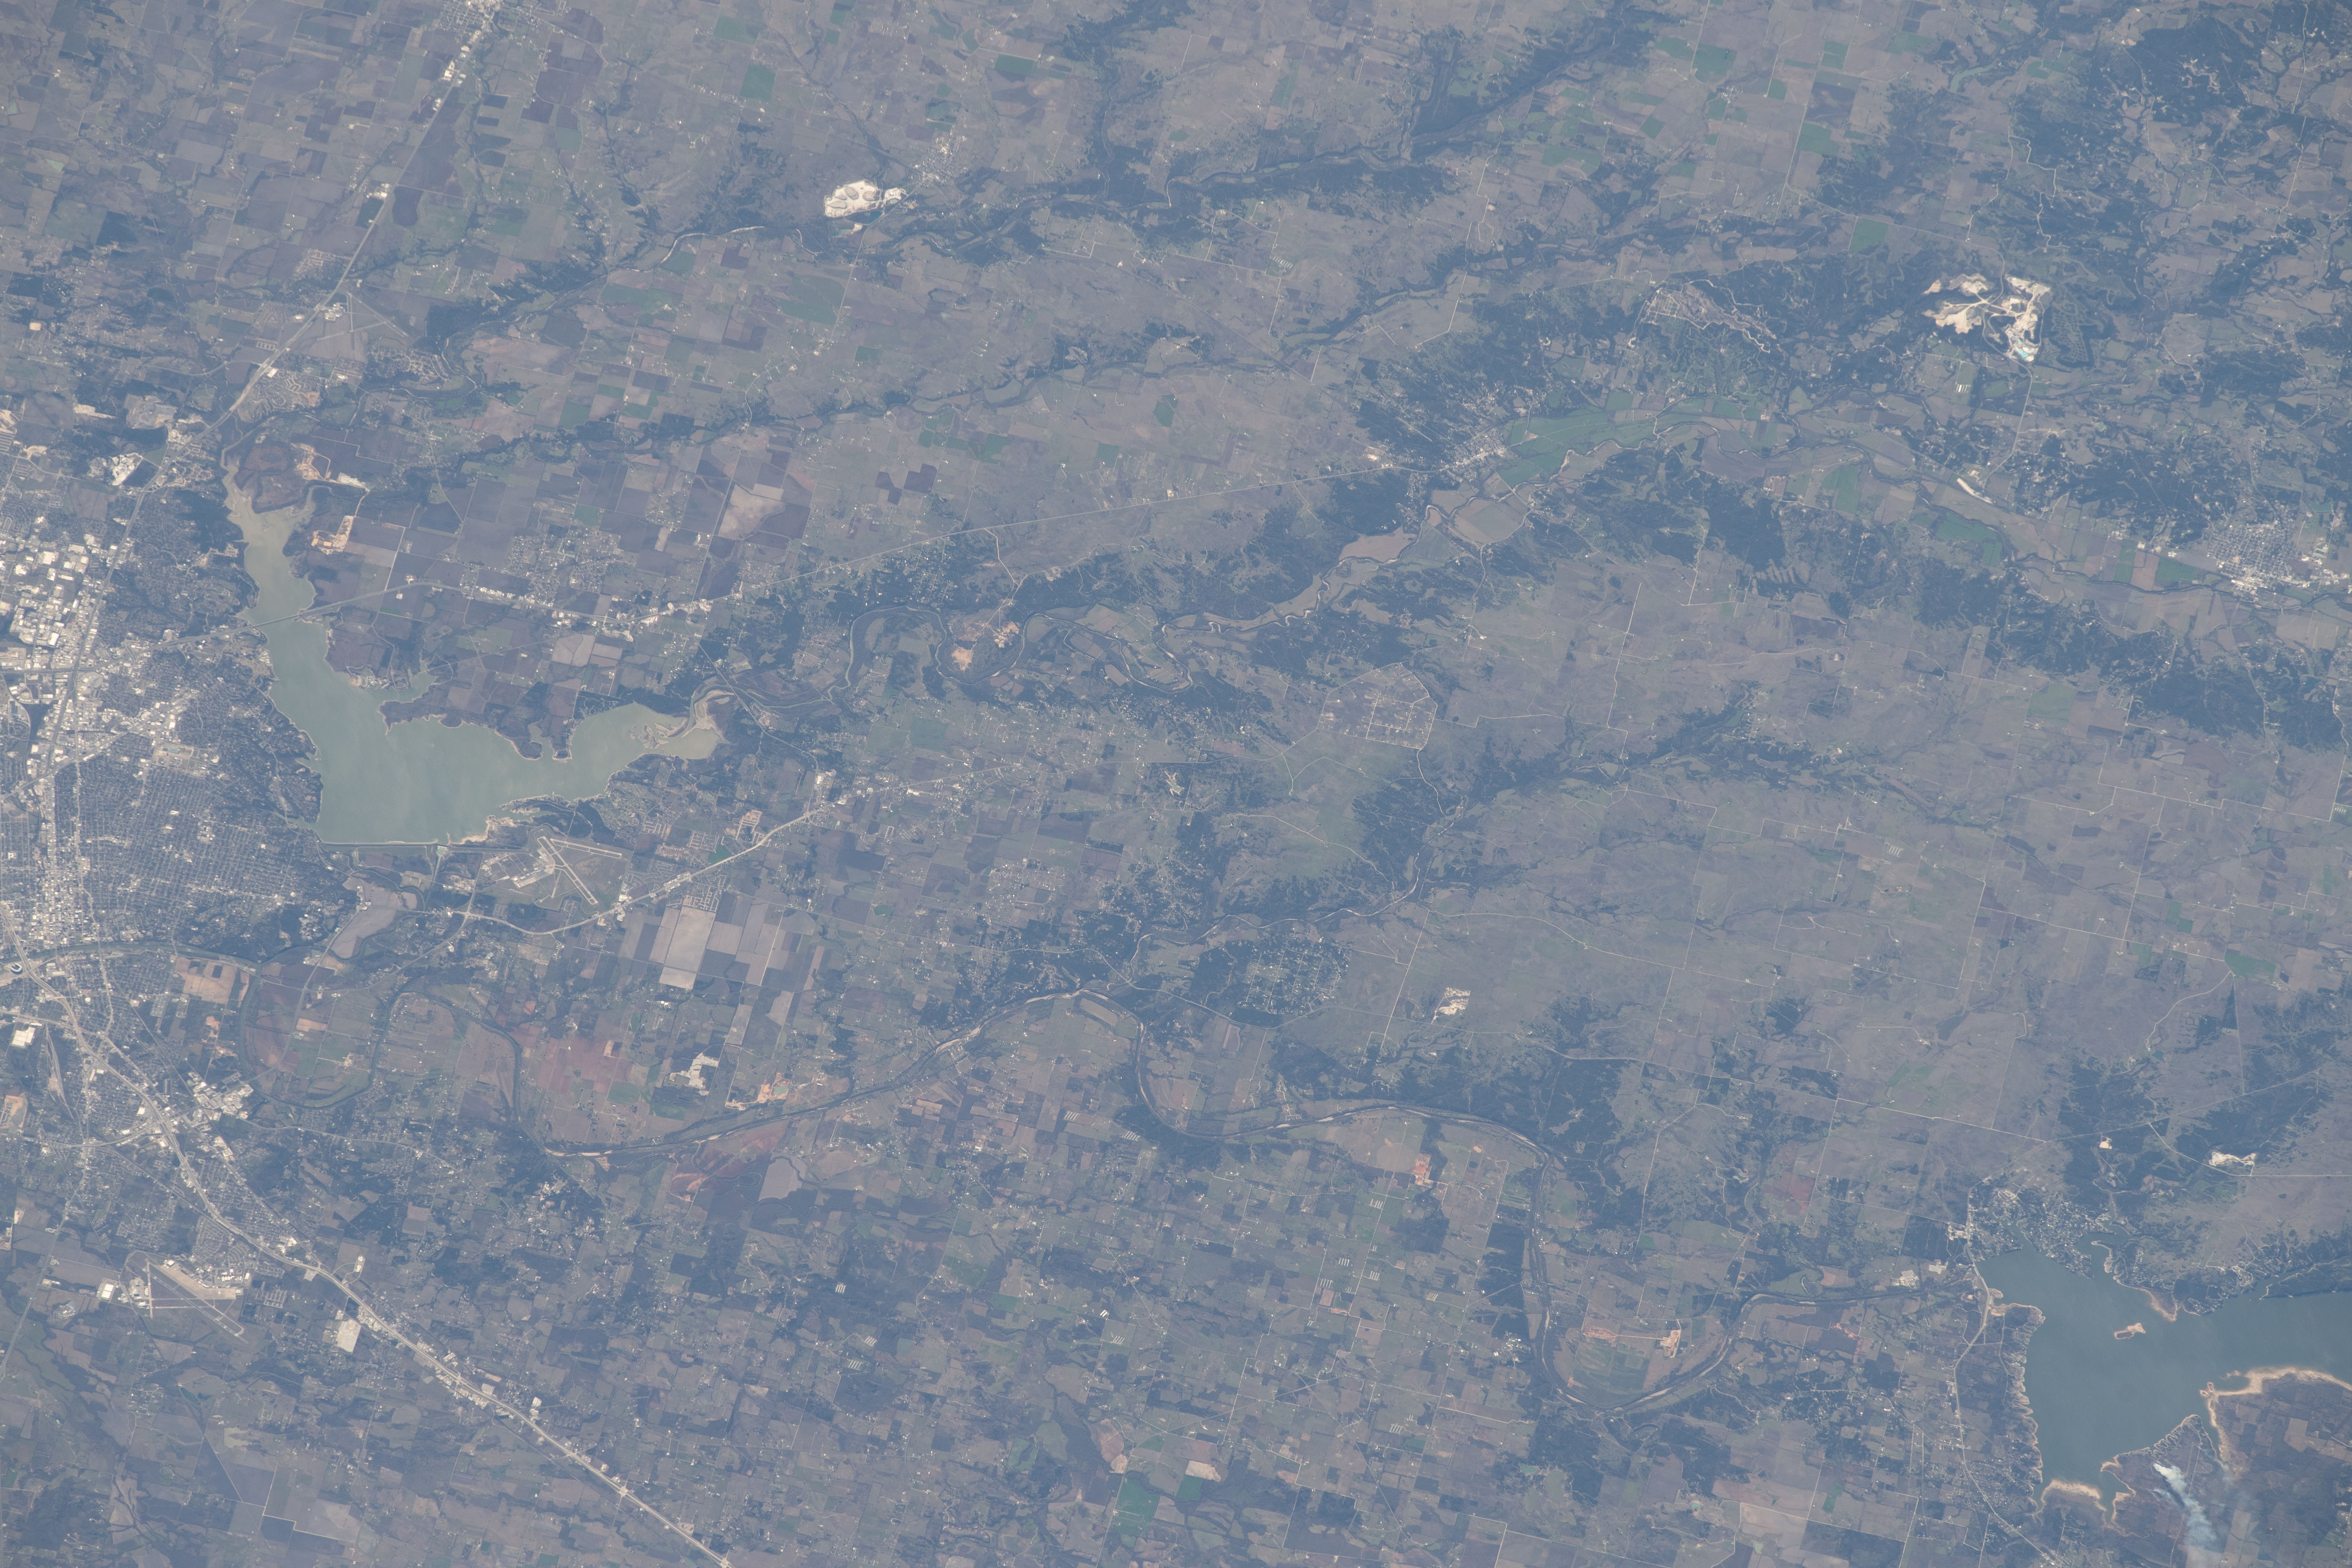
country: USA-TEXAS
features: BRAZOS RIVER, LAKE WACO
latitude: 31.7
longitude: -97.3
